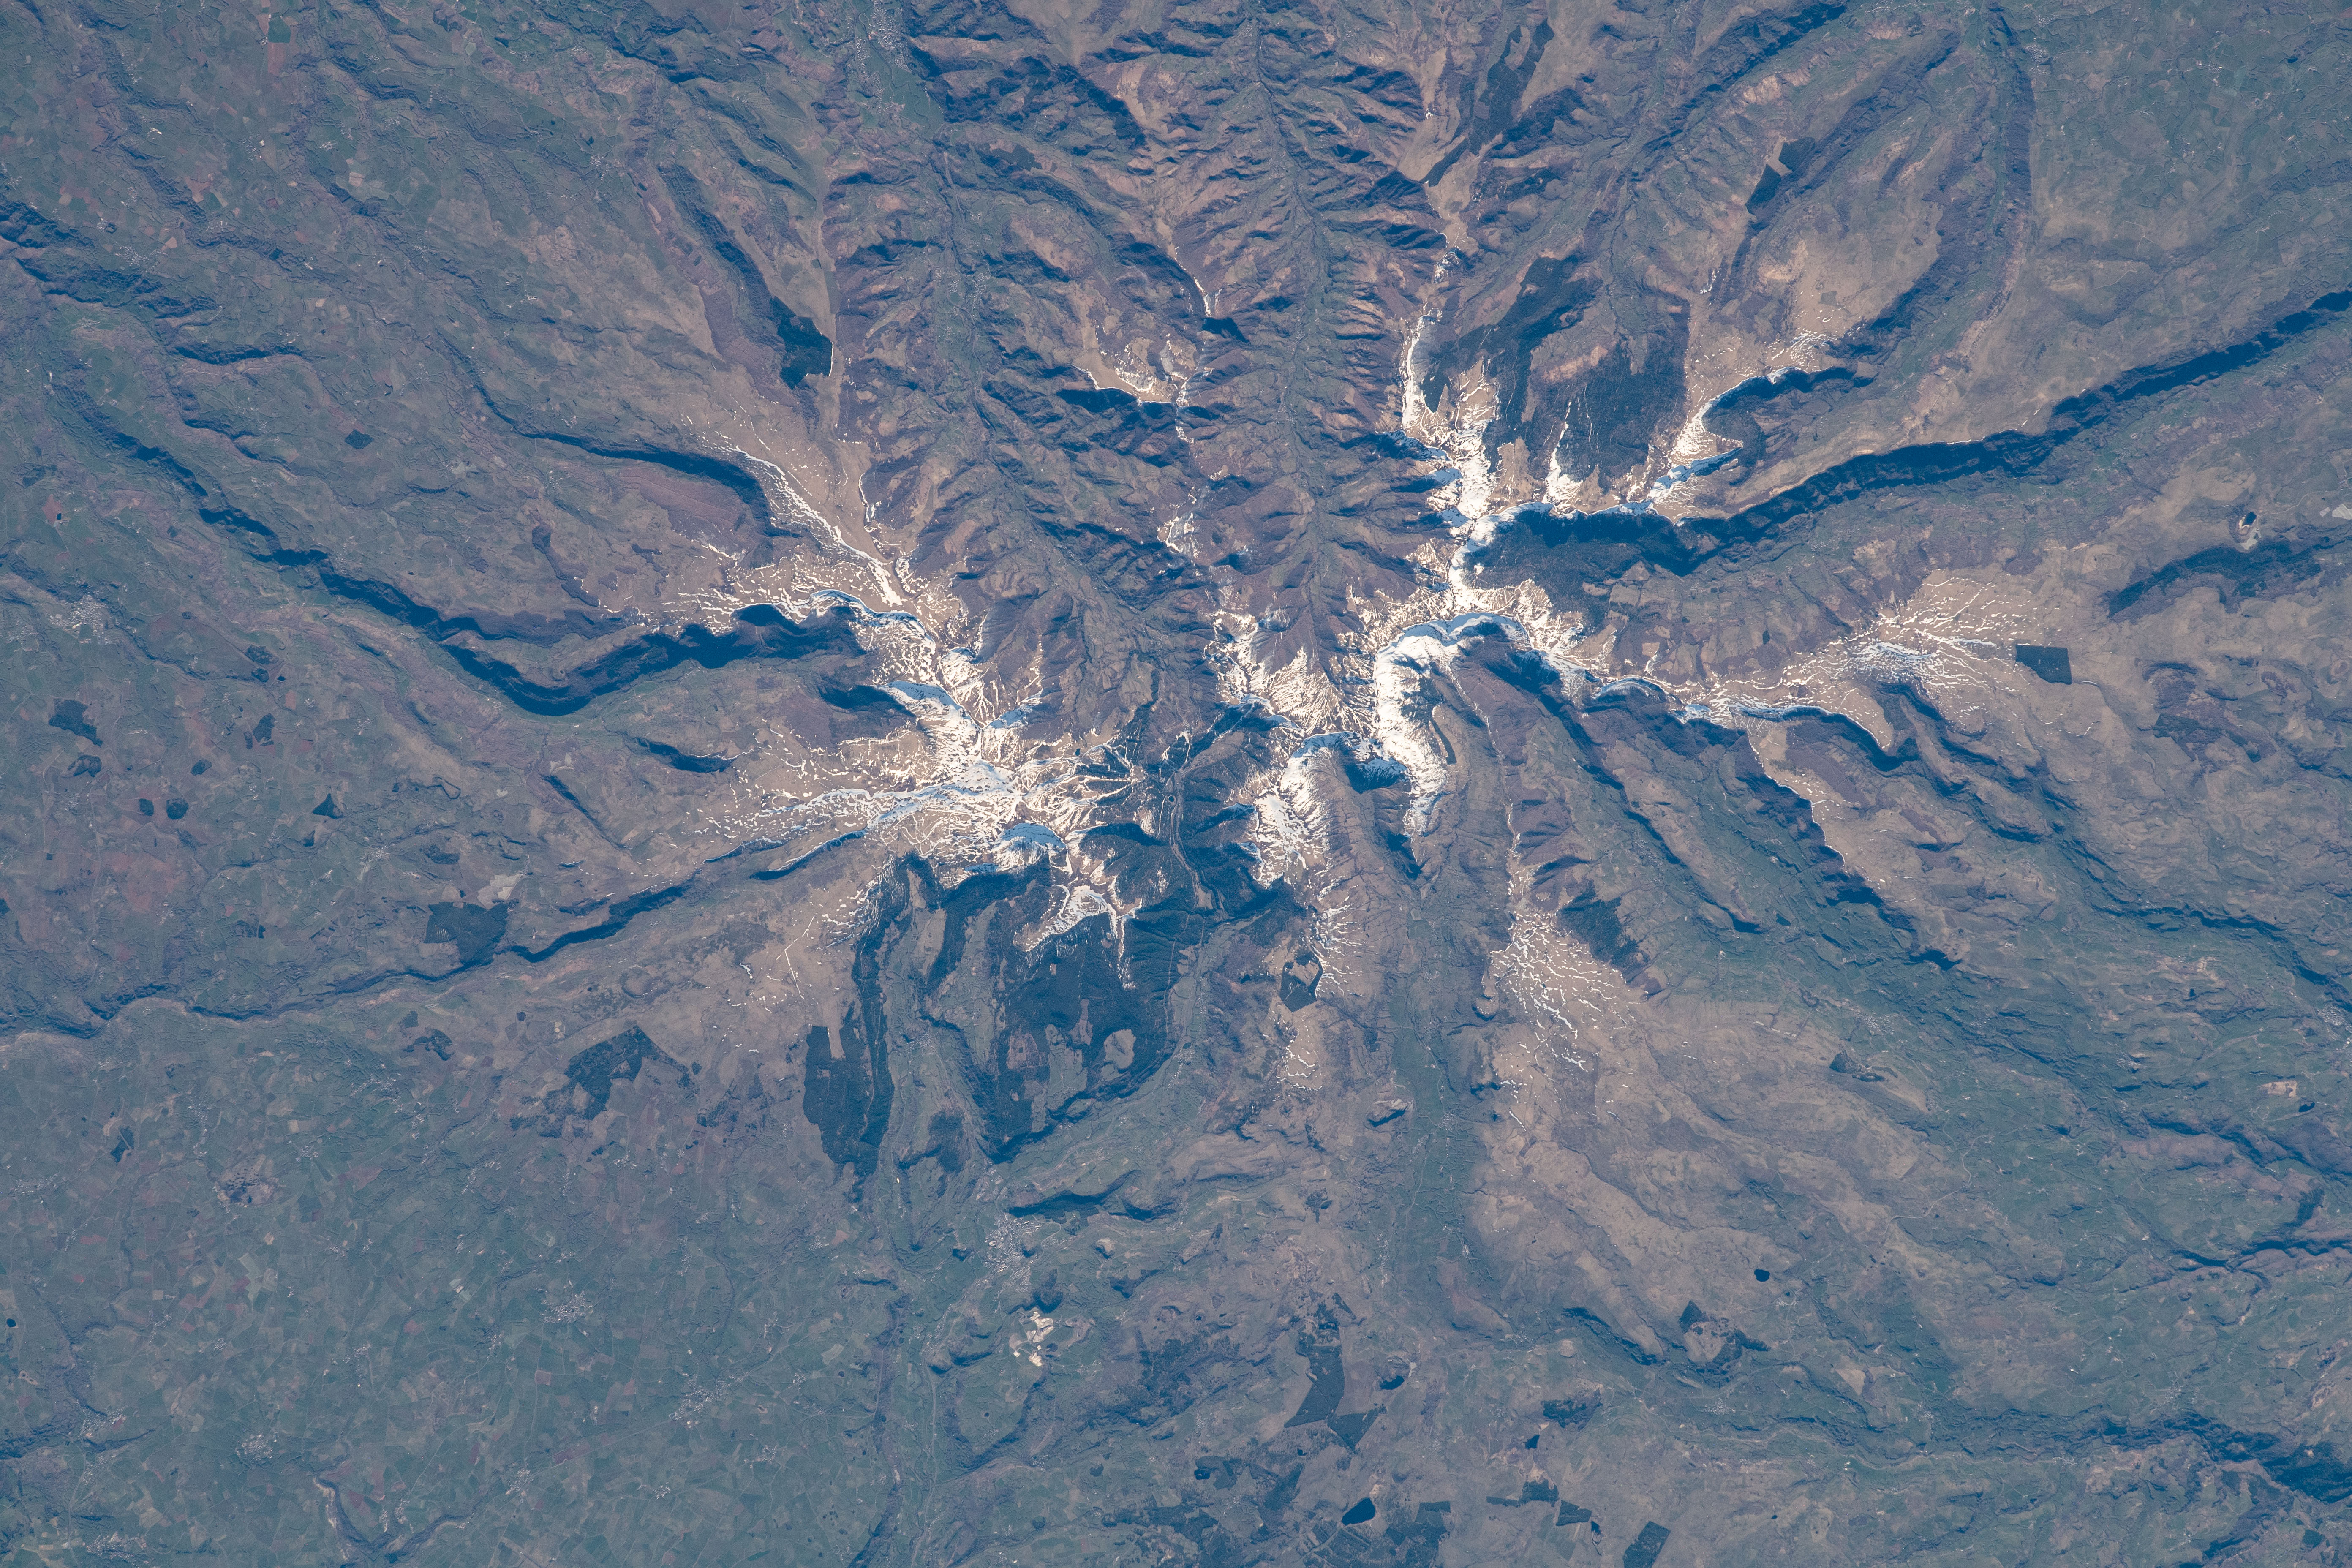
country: FRANCE
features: PUY MARY PEAK, PUY DE NIERMONT PEAK
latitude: 45.1
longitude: 2.7
